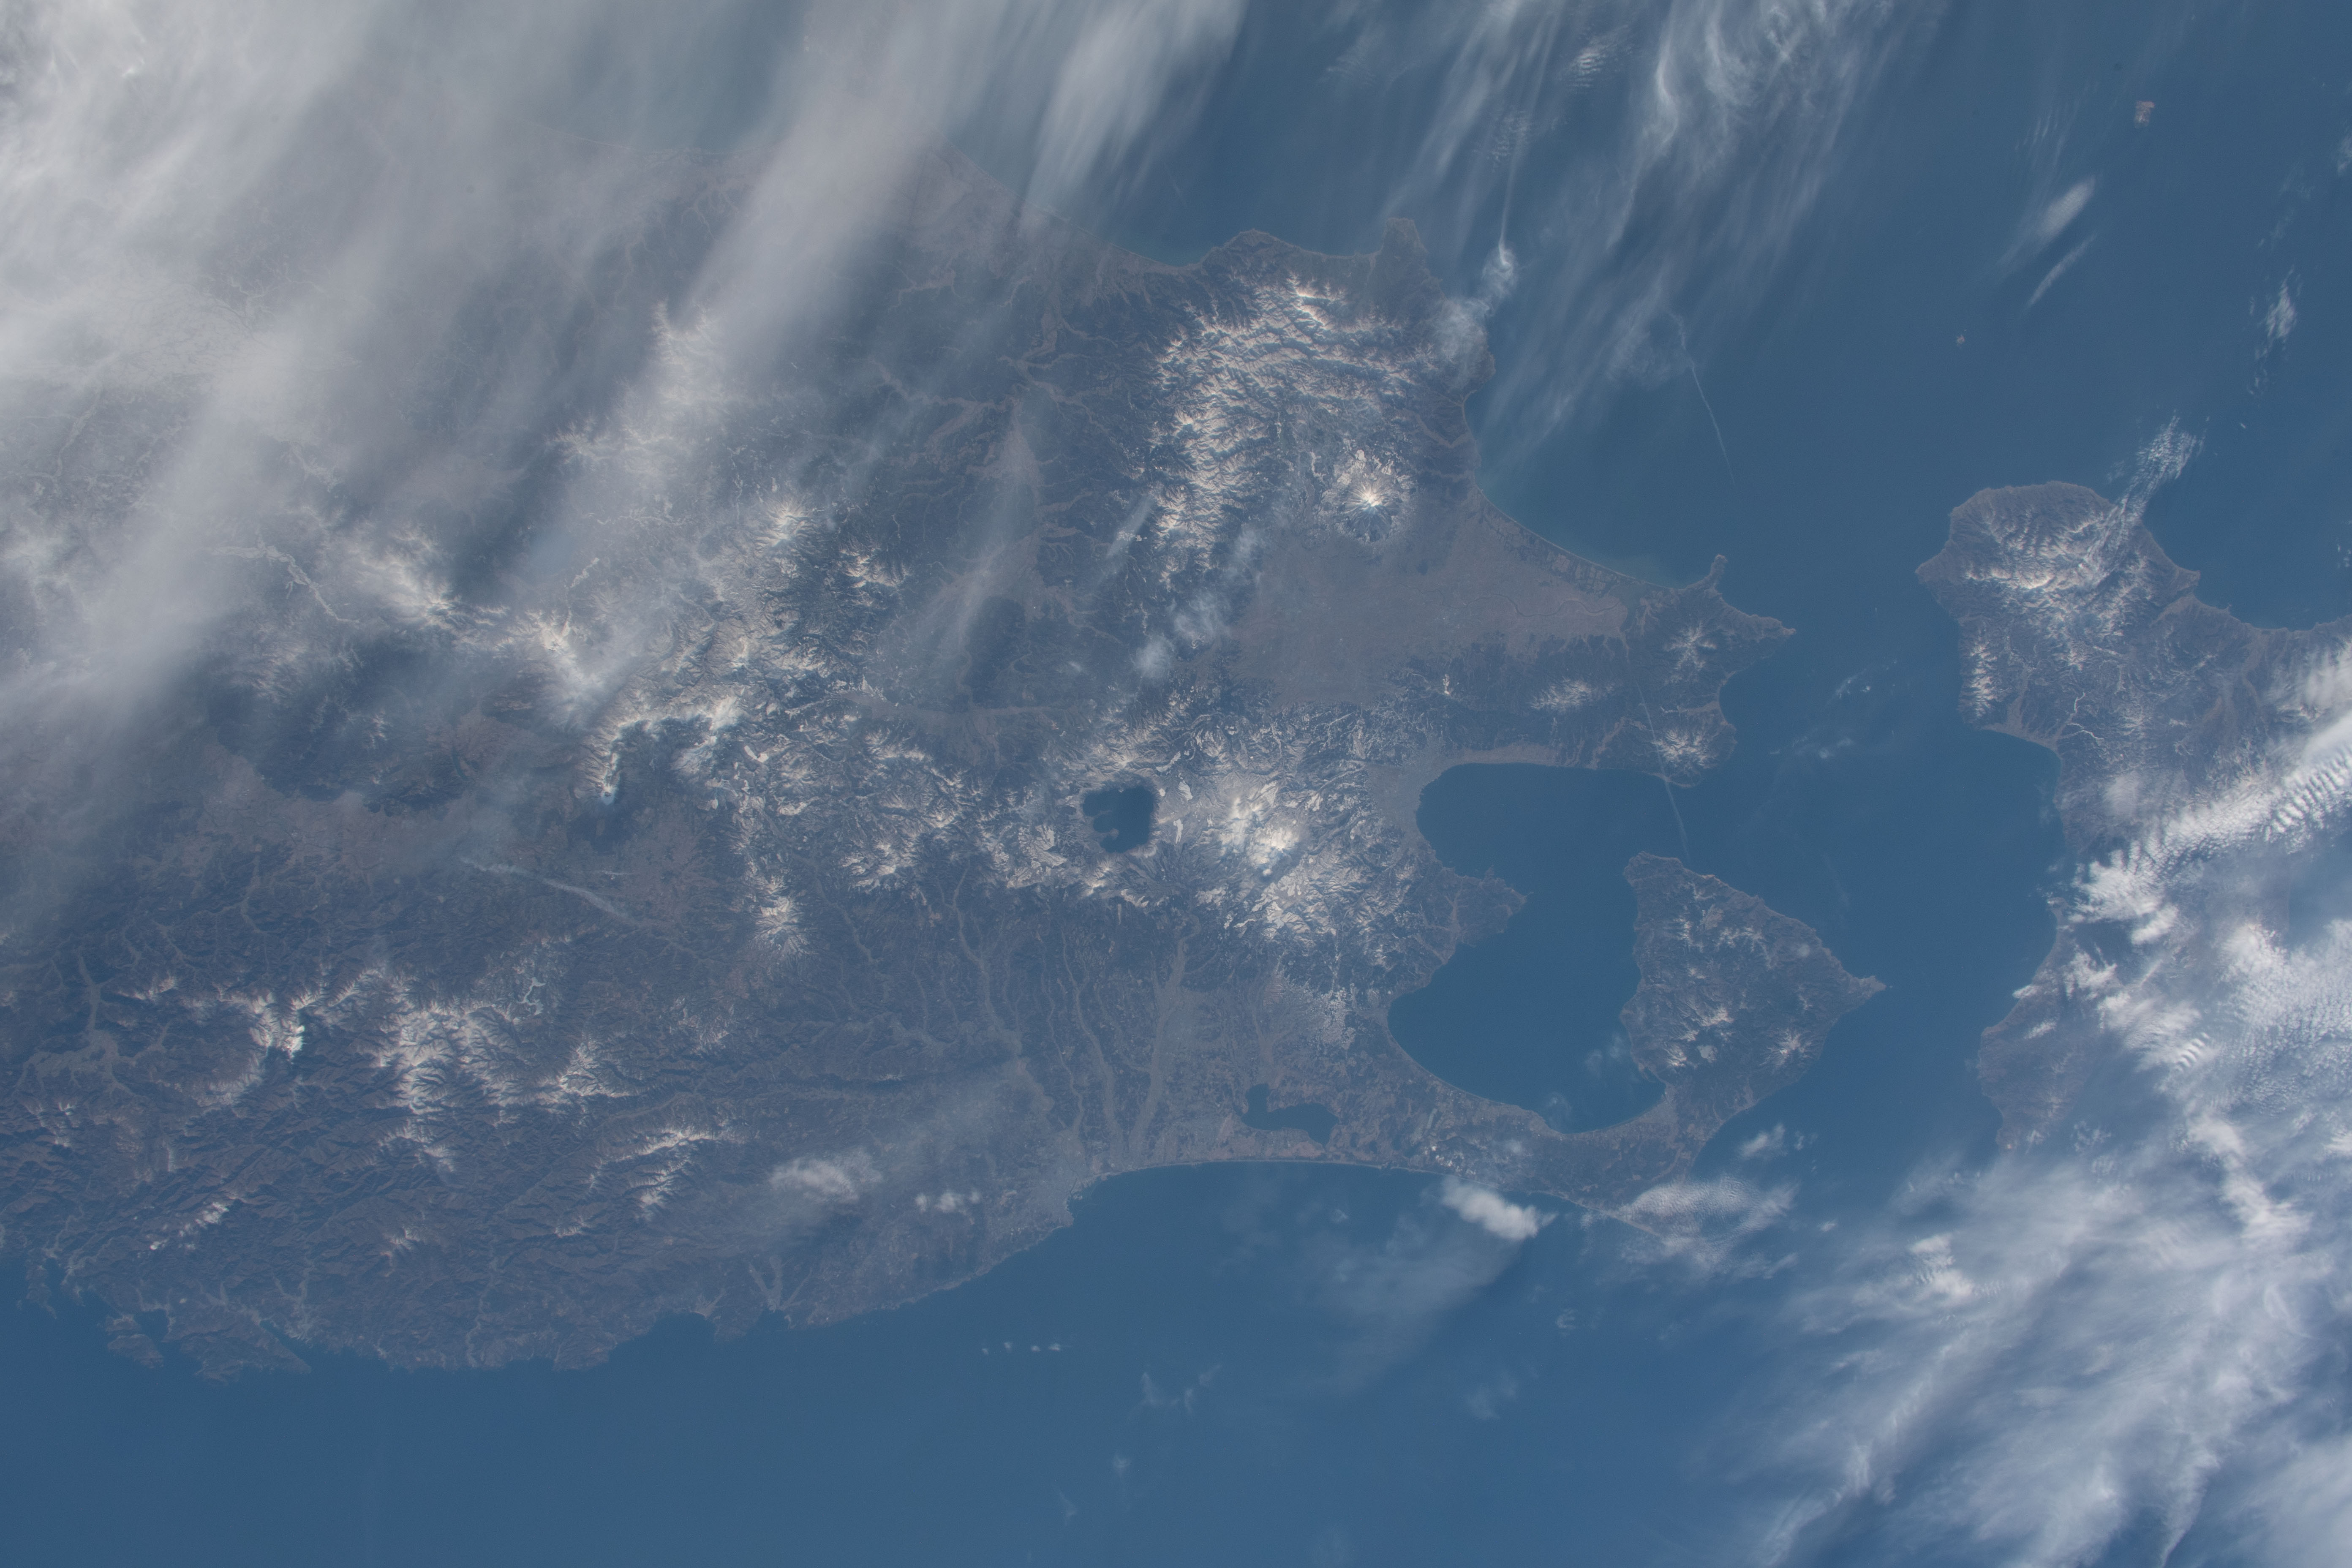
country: JAPAN
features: MUTSU BAY, LAKE TOWADA, LAKE TAZAWA, LAKE OGAWARA
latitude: 41.0
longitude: 141.0
